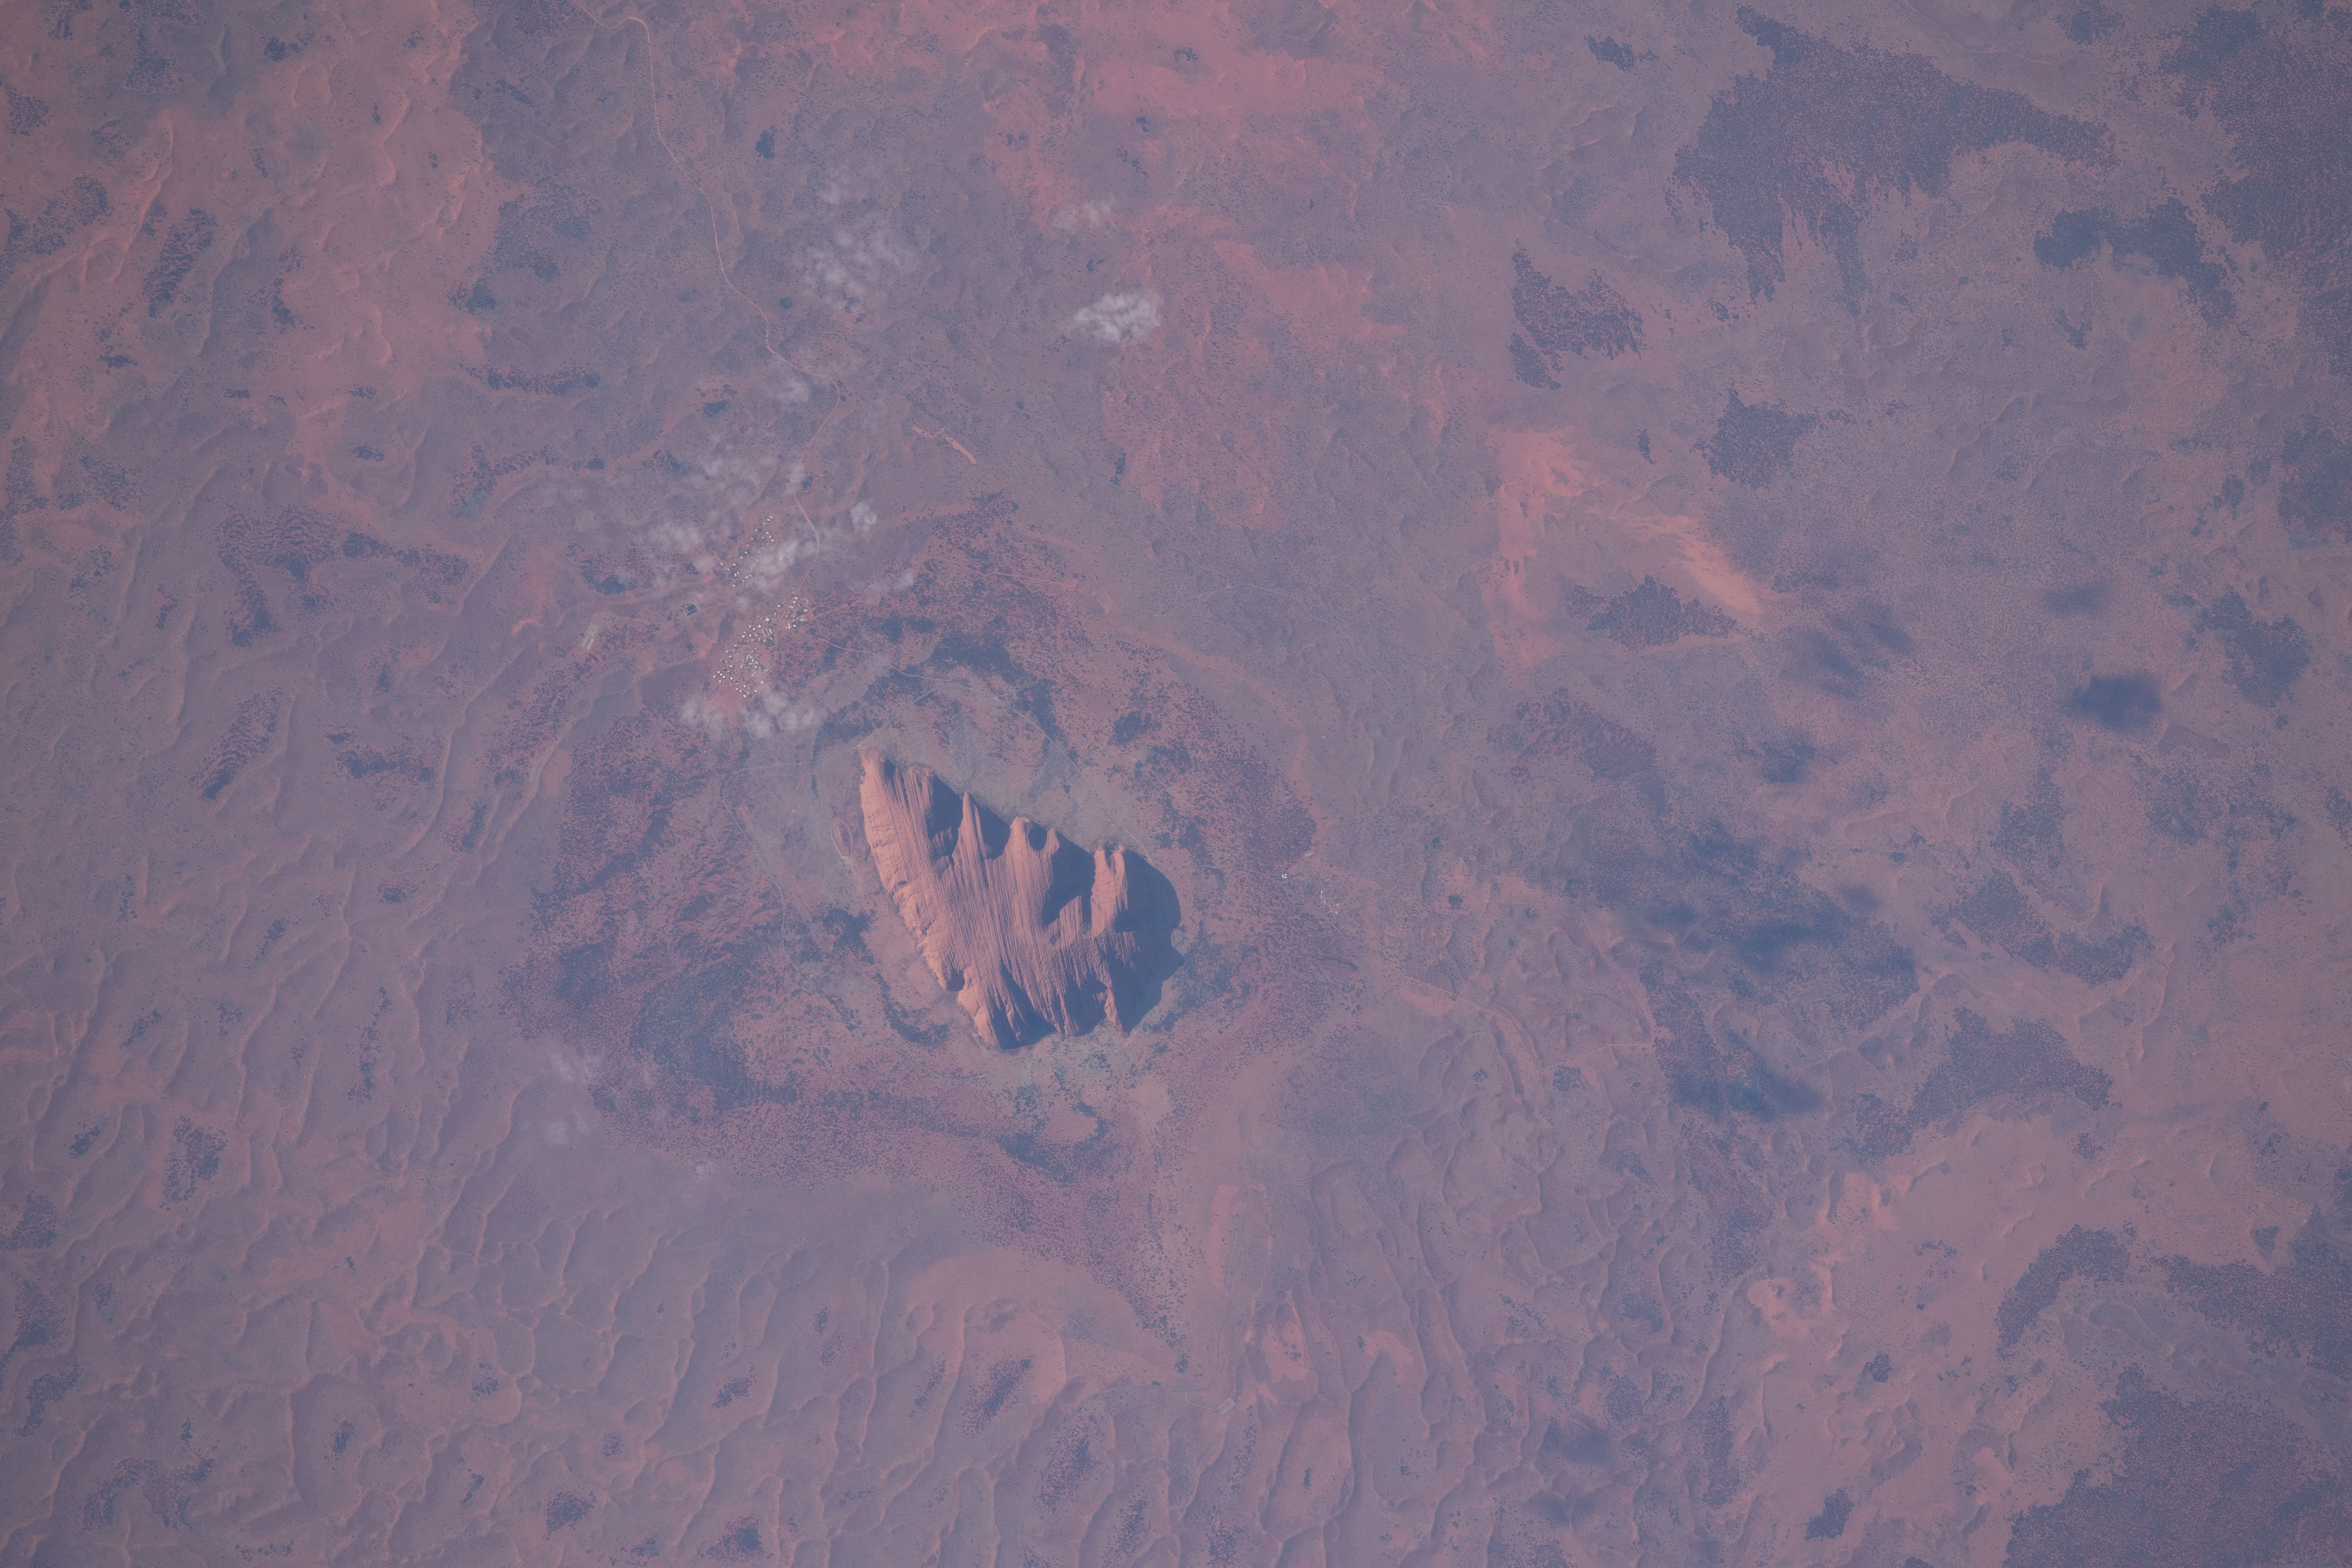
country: AUSTRALIA-NT
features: ULURU-KATA TJUTA NATIONAL PARK
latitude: -25.4
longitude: 131.0
